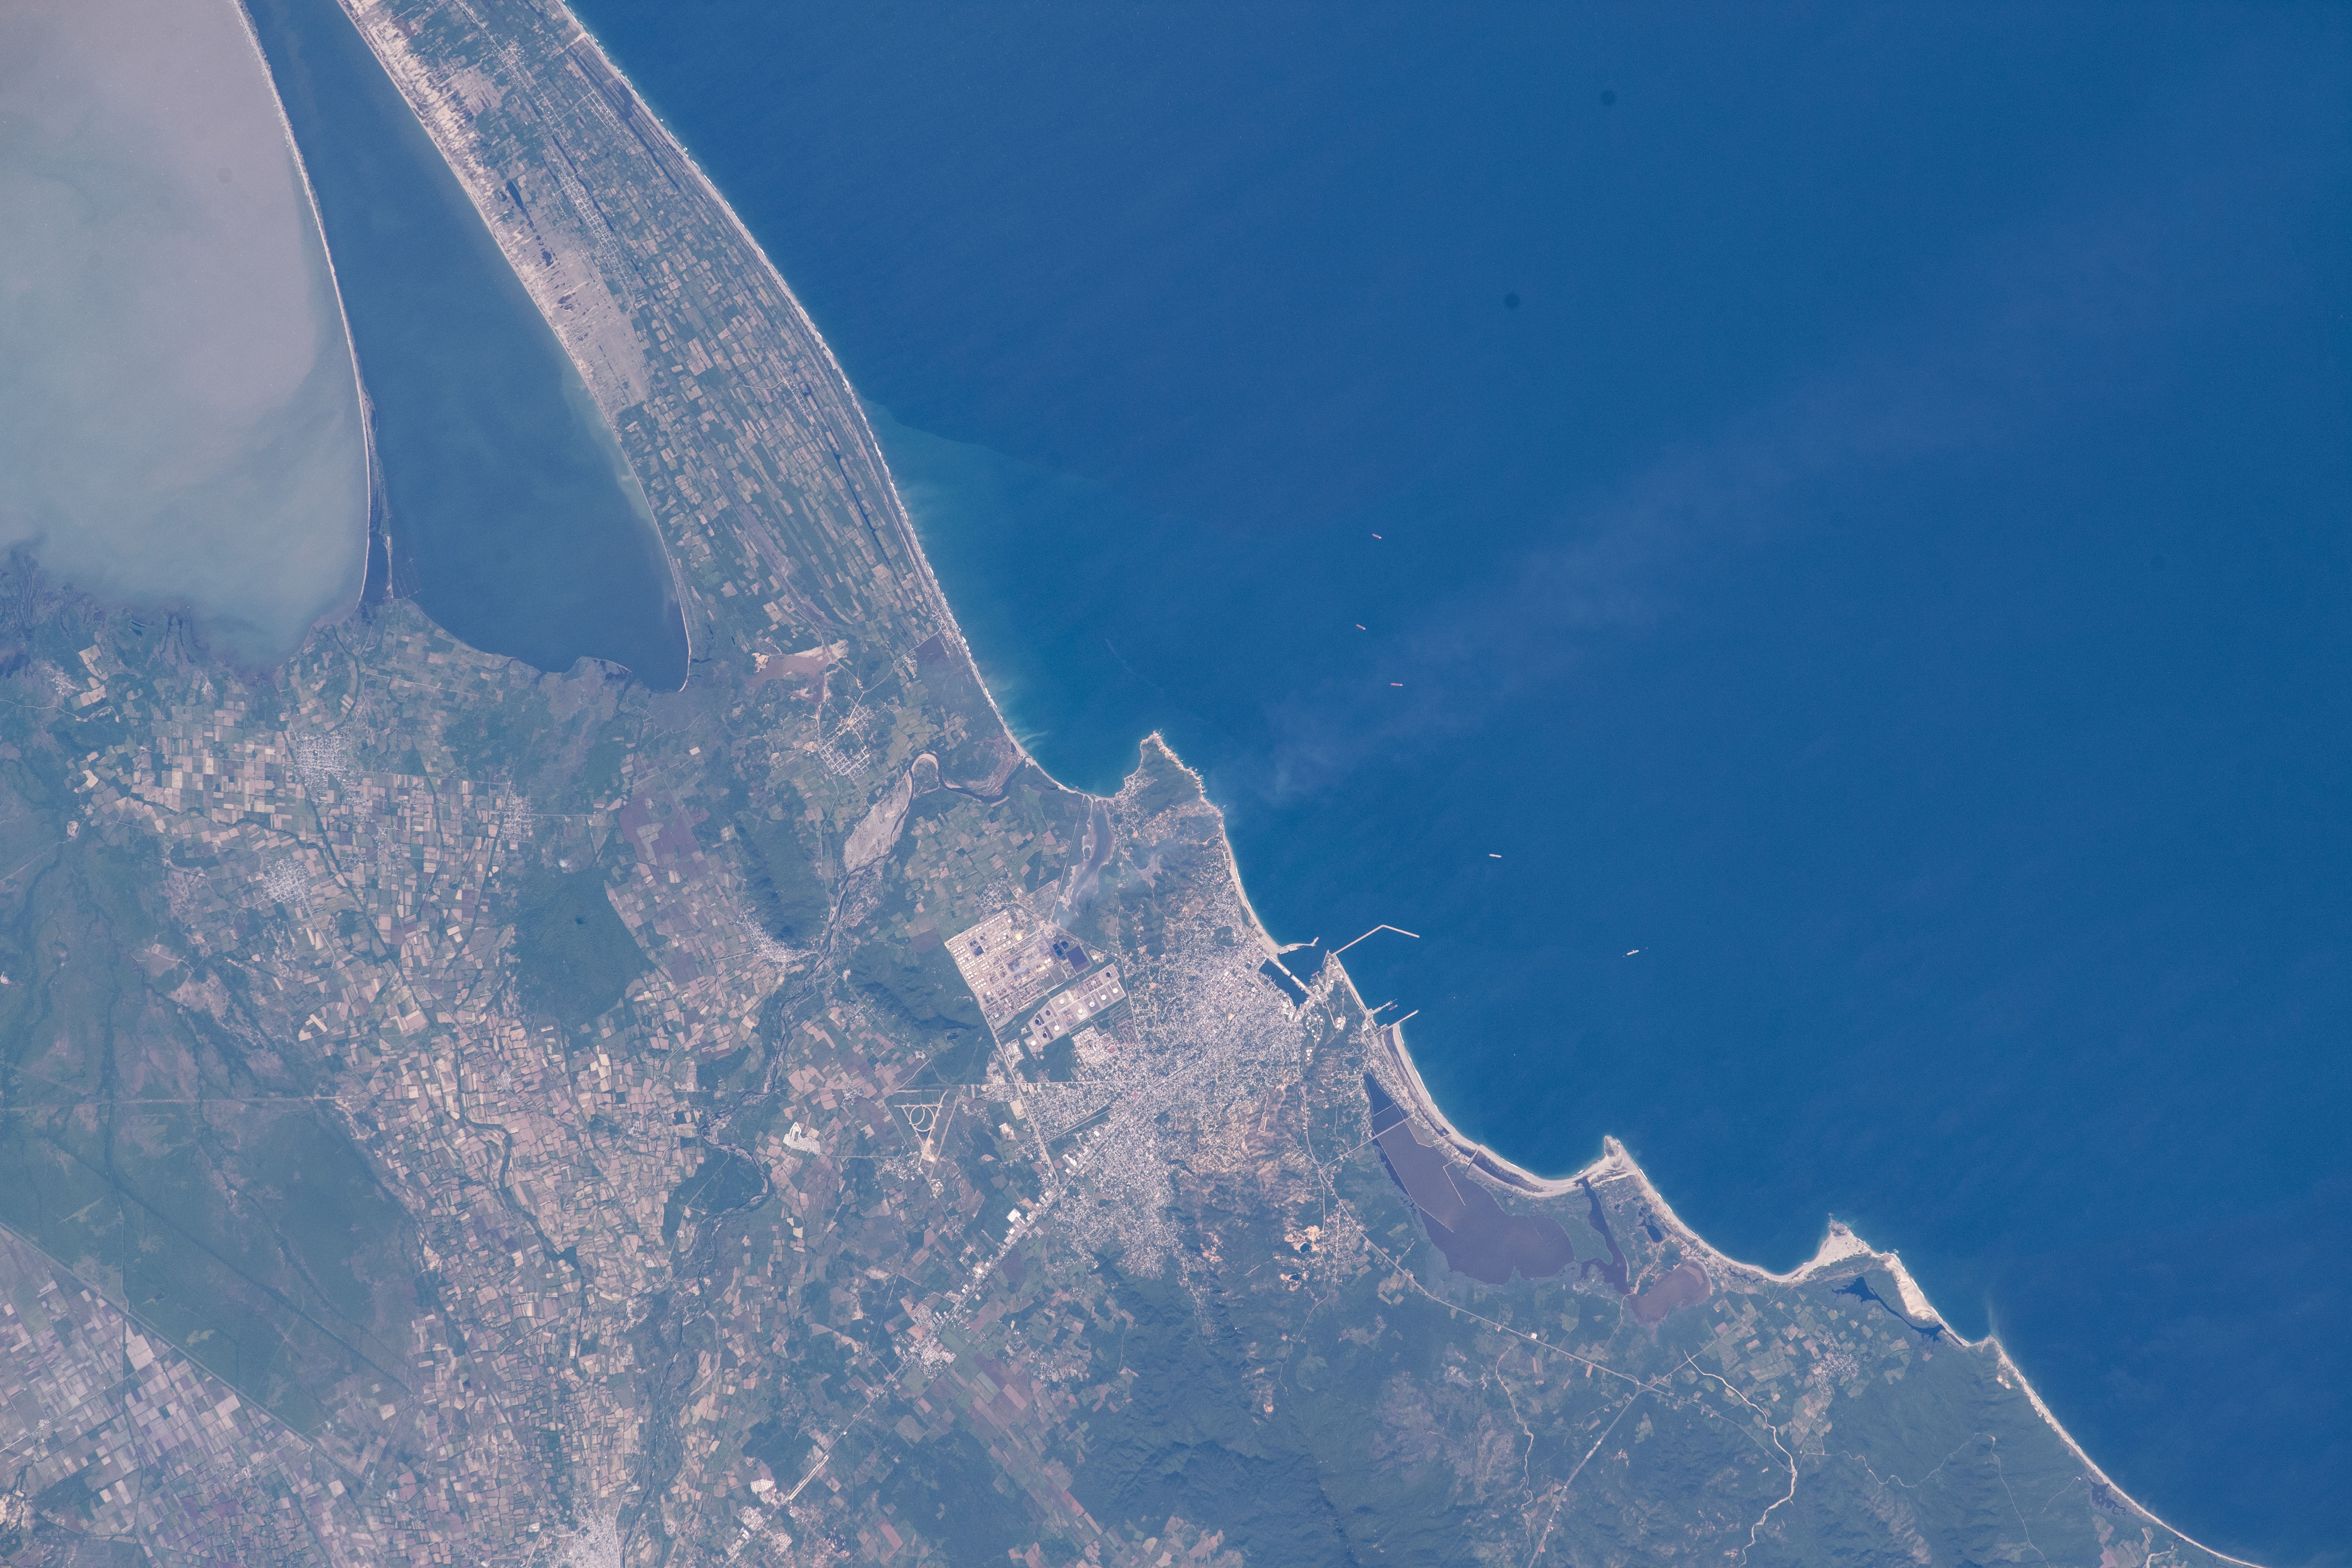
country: MEXICO
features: SAN MATEO DEL MAR, SALINA CRUZ
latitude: 16.2
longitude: -95.2
